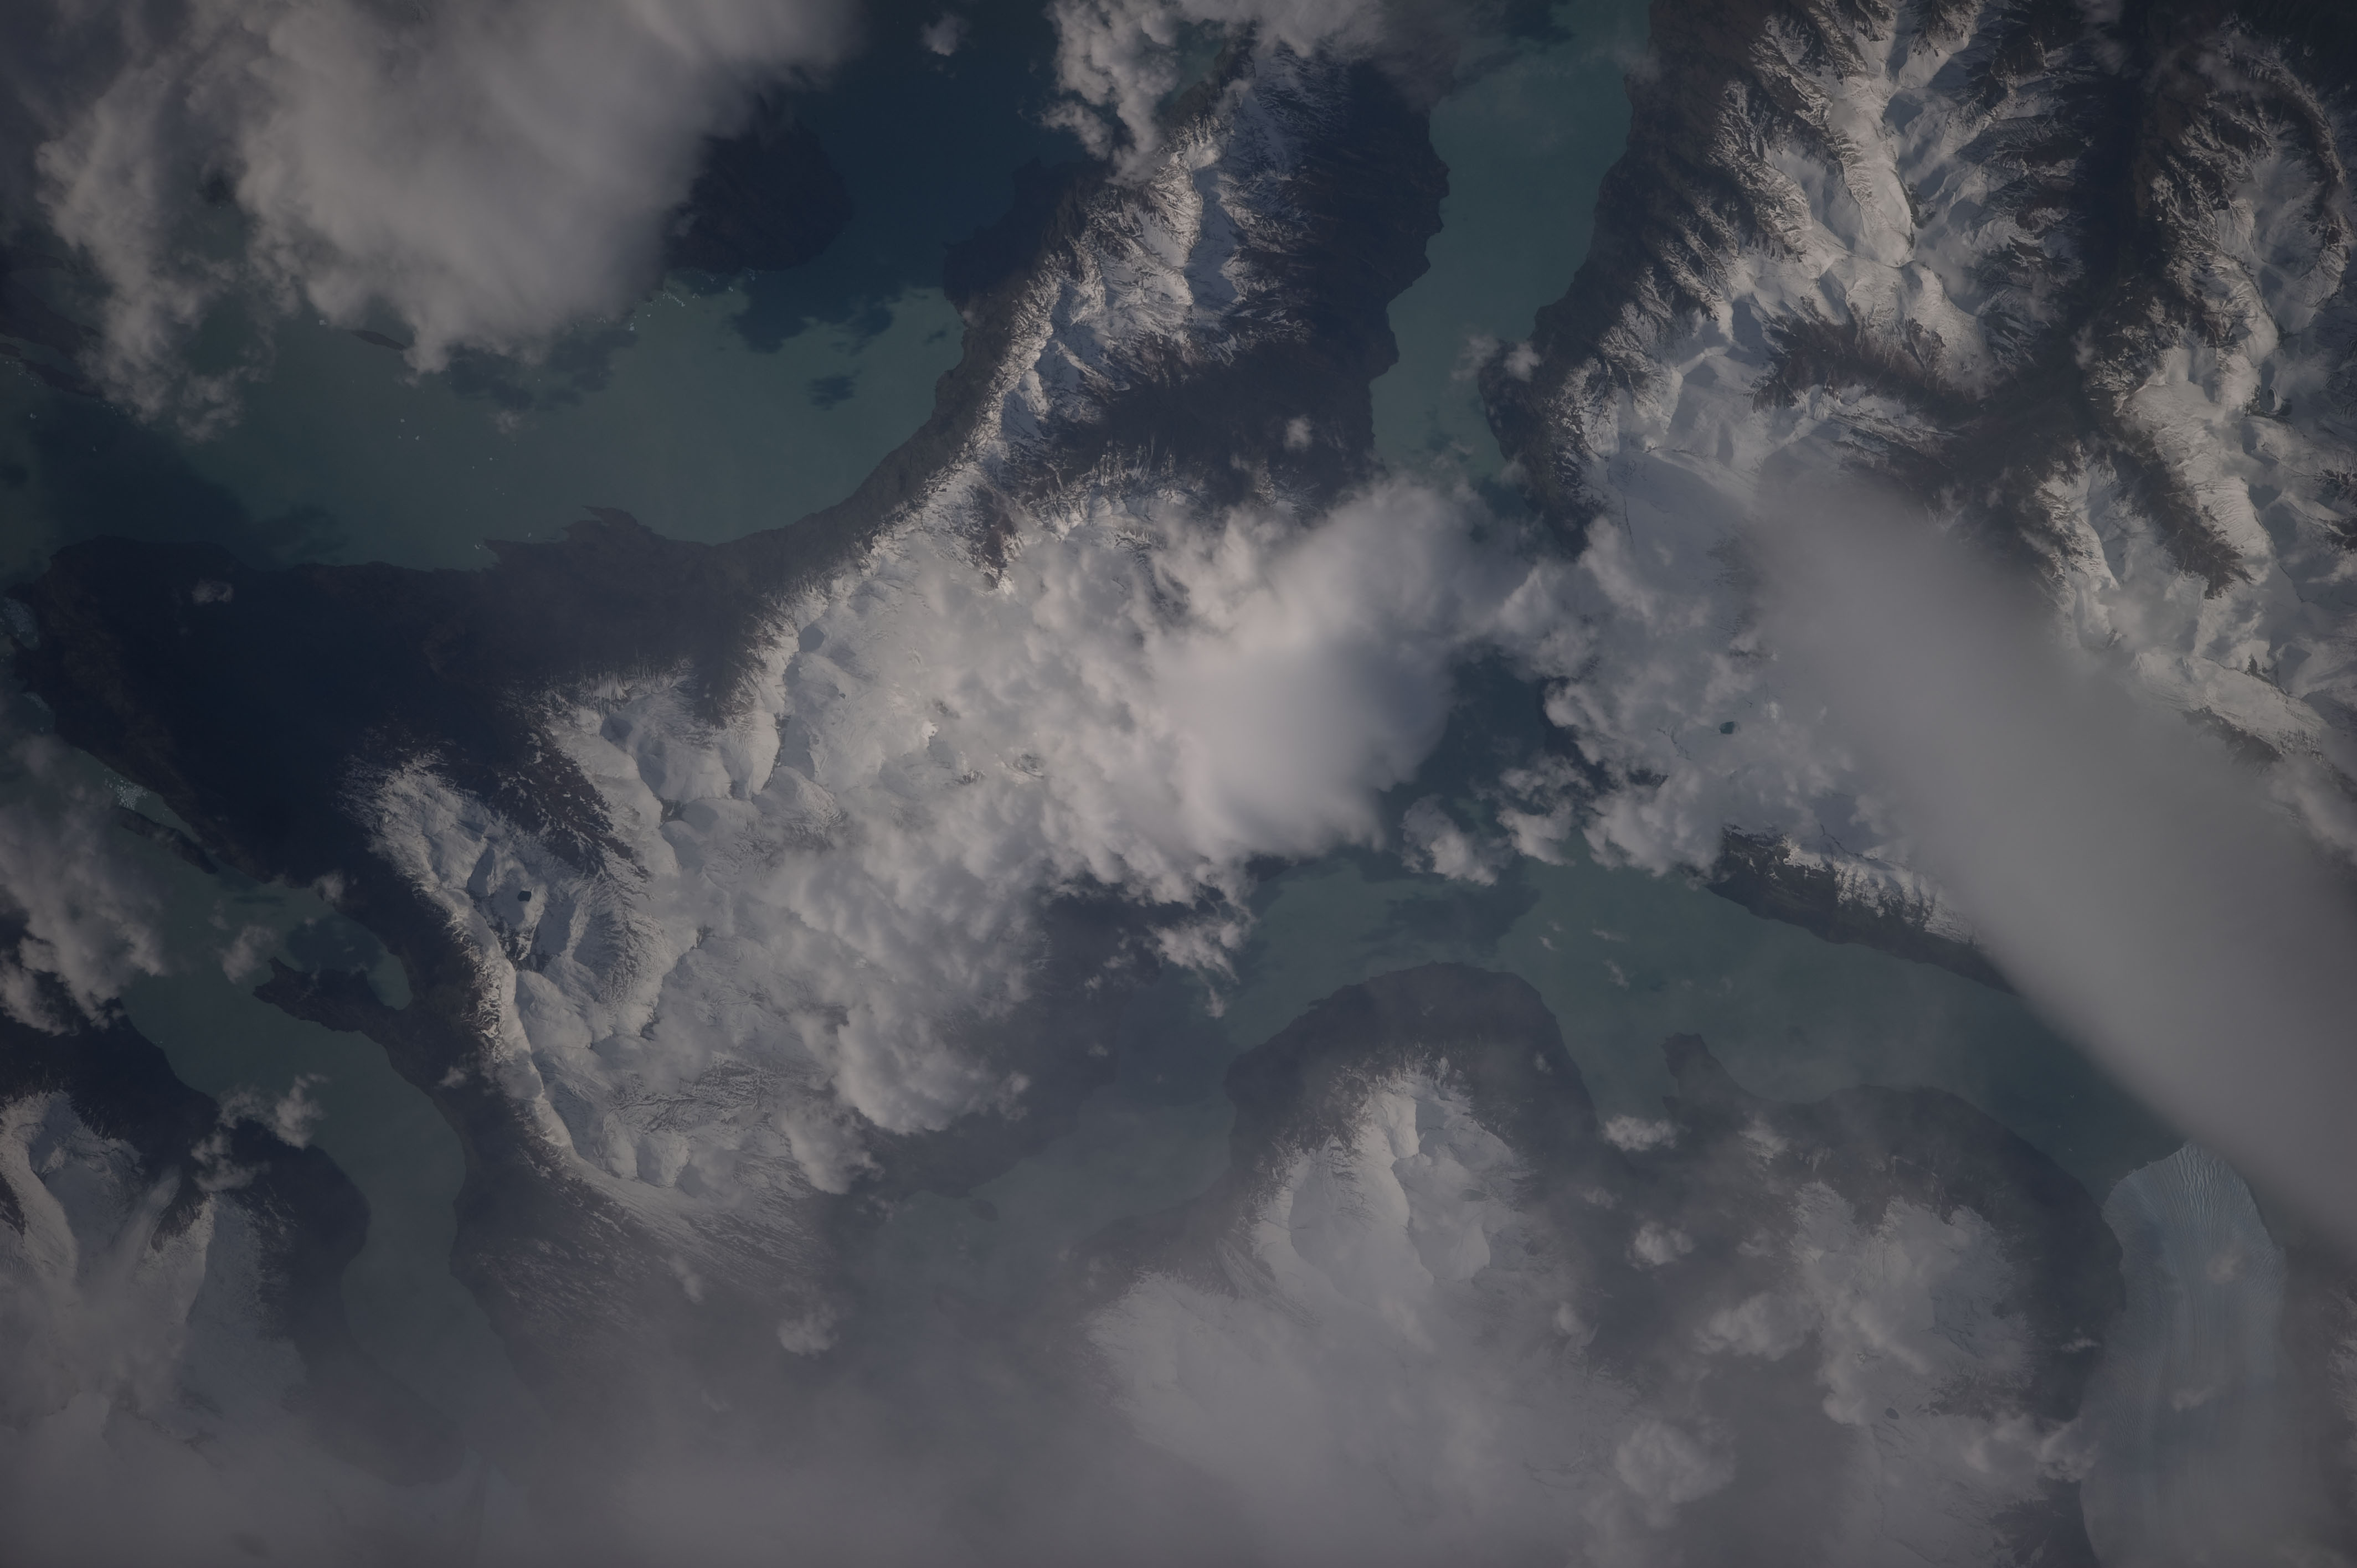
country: ARGENTINA
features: PERITO MORENO GL., L. ARGENTINO
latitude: -50.3
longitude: -73.0
